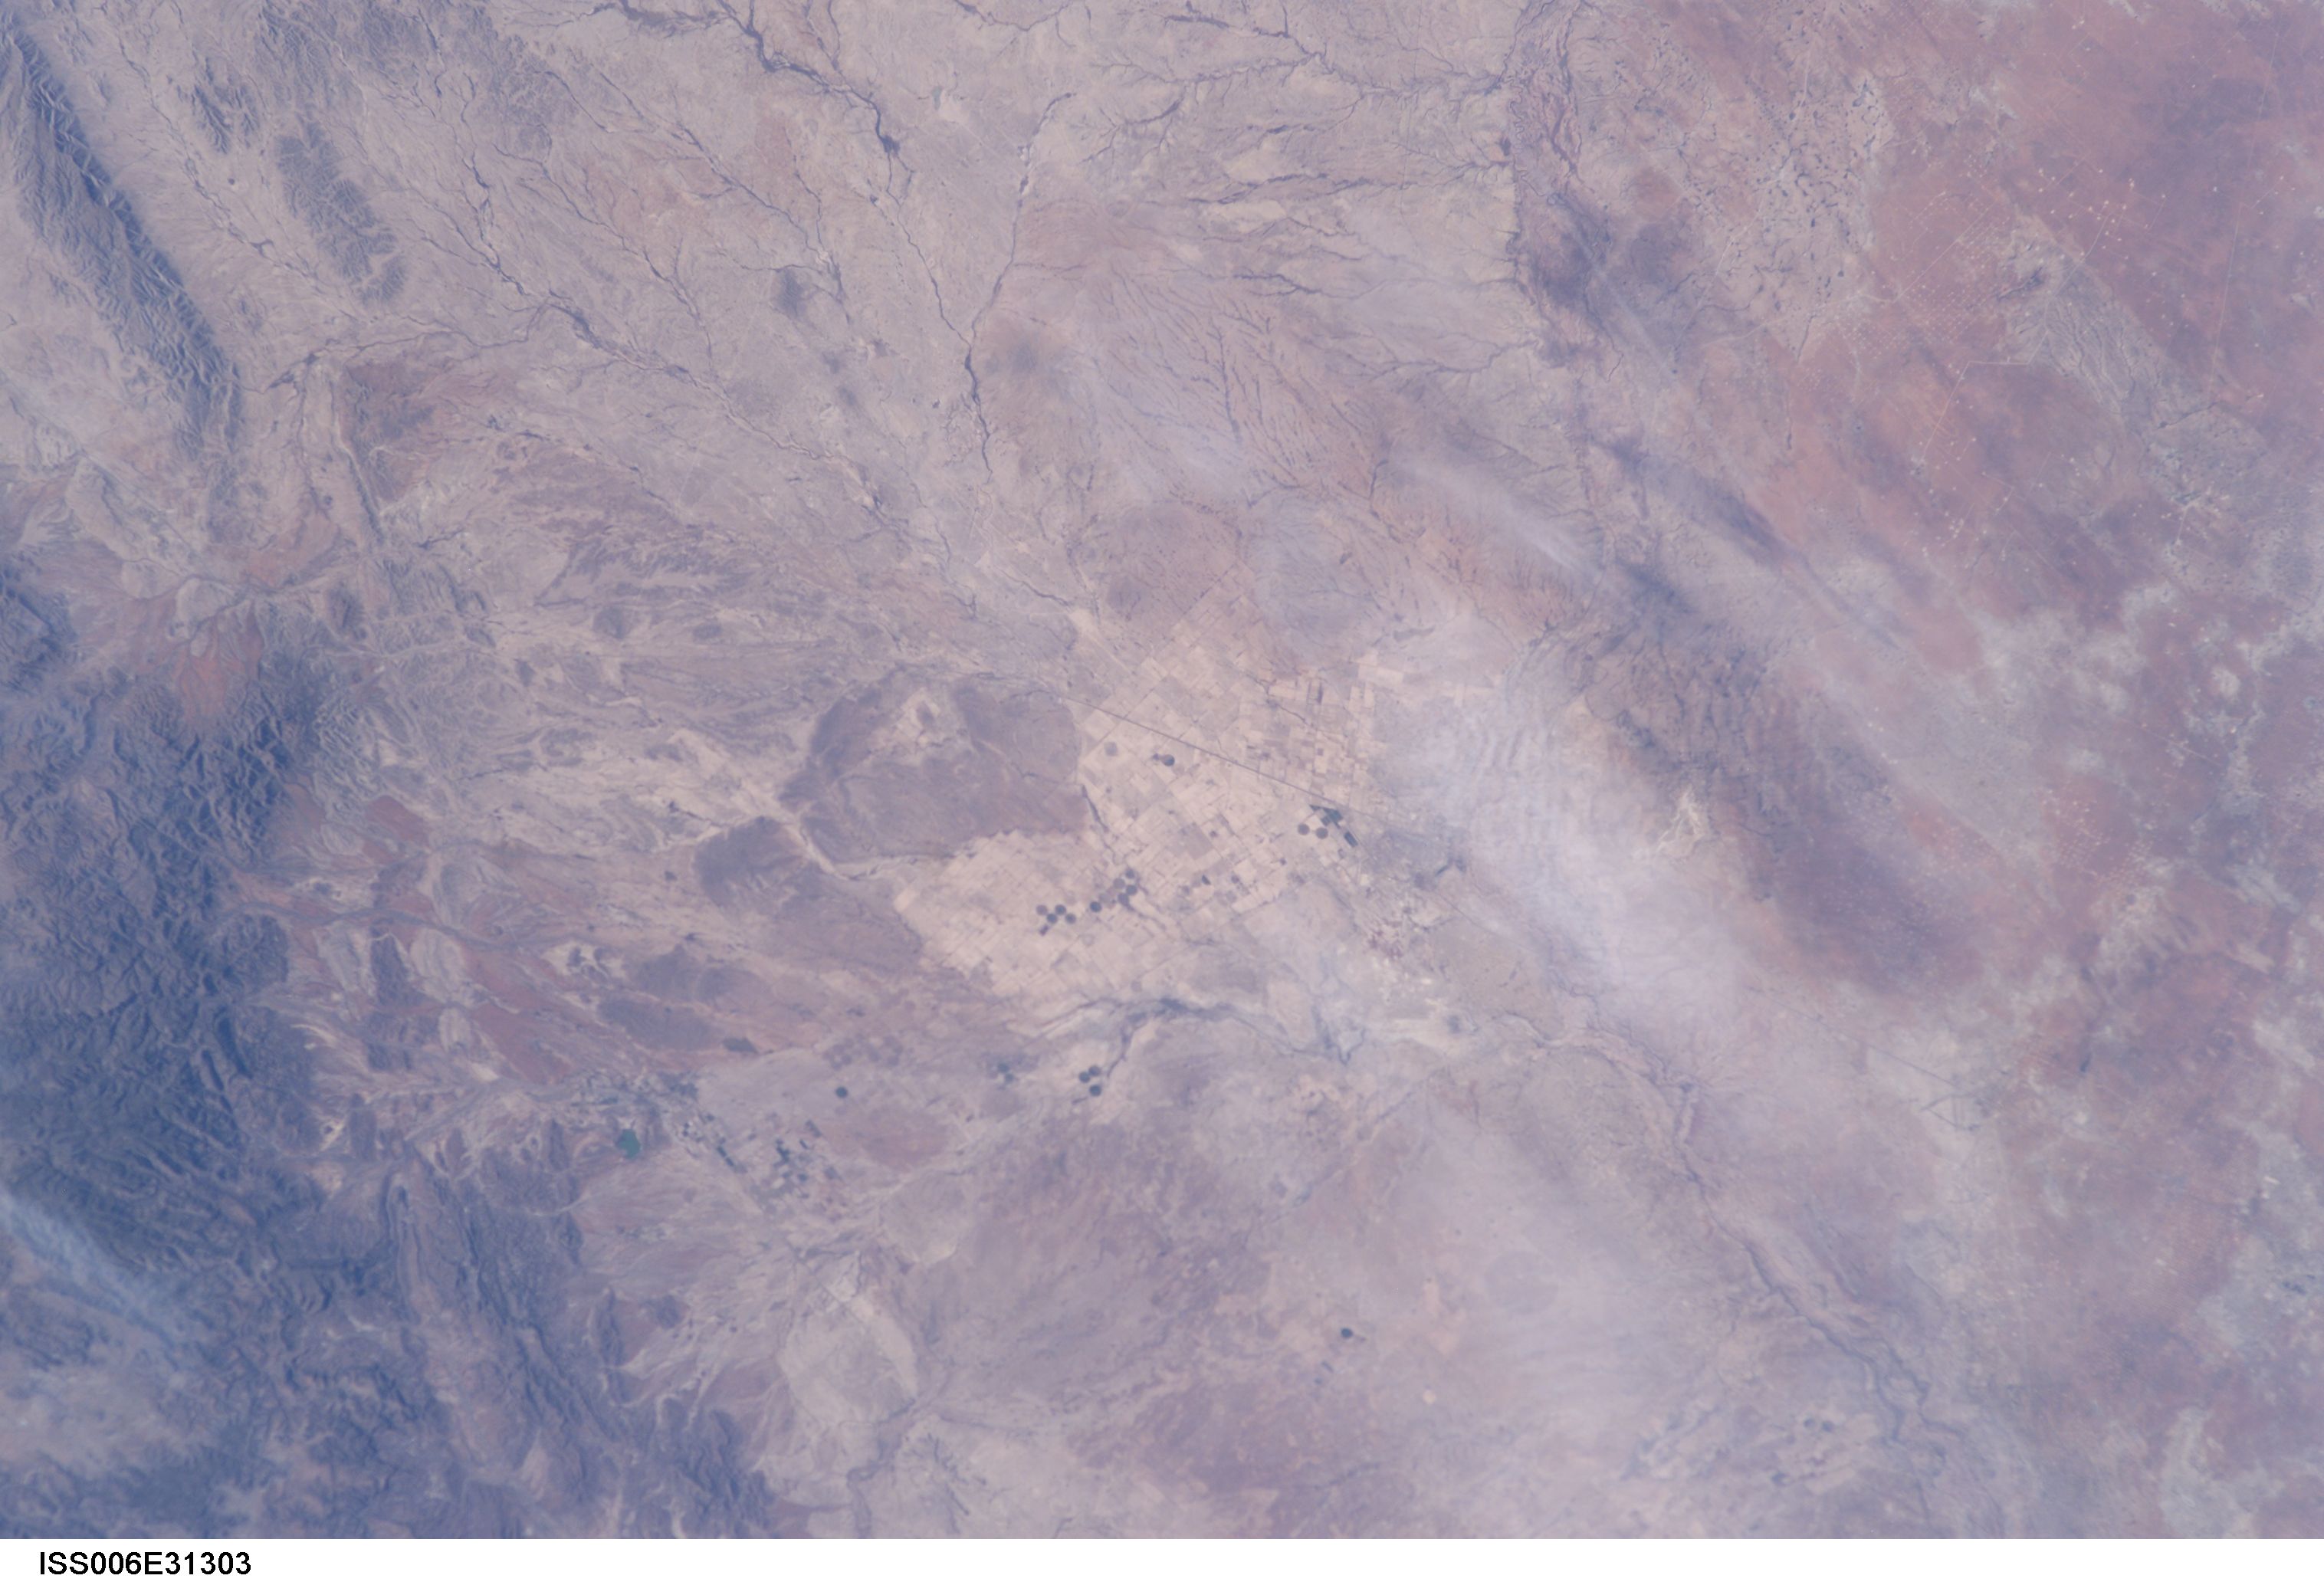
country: USA-TEXAS
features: PECOS, DAVIS MOUNTAINS
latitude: 31.5
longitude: -103.5
